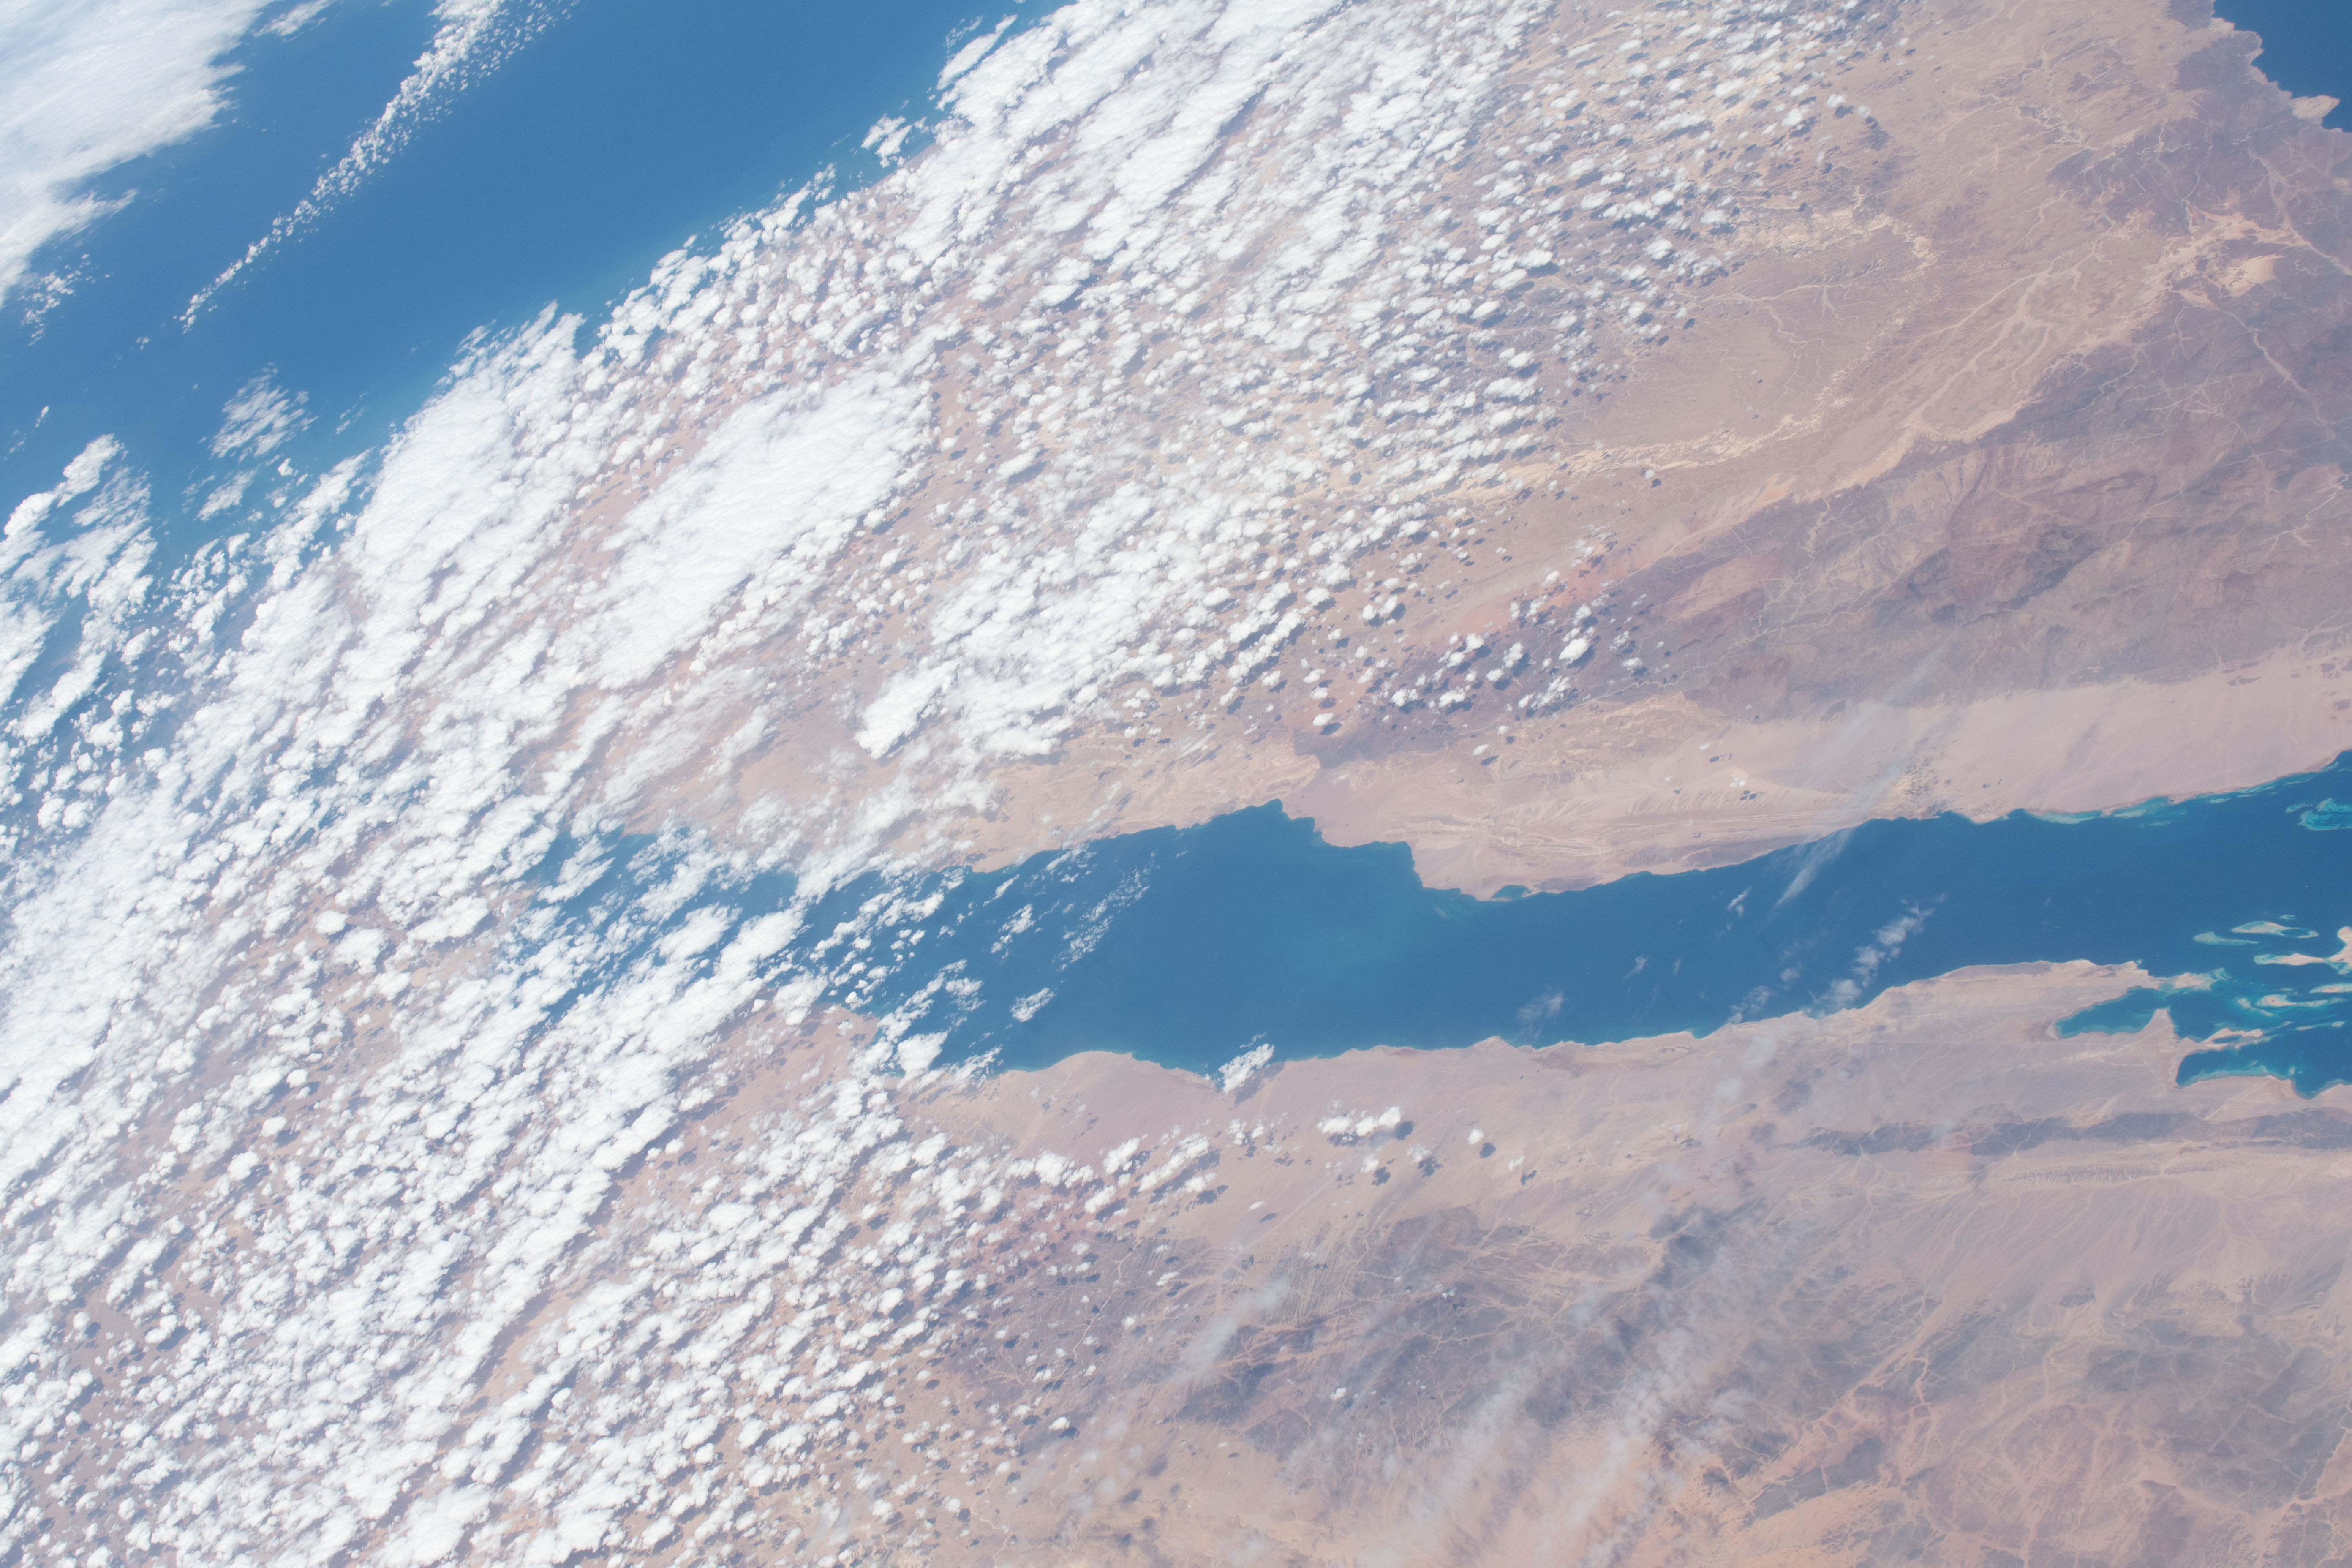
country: EGYPT
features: GULF OF SUEZ, LITTLE BITTER LAKE
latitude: 29.0
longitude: 33.1
